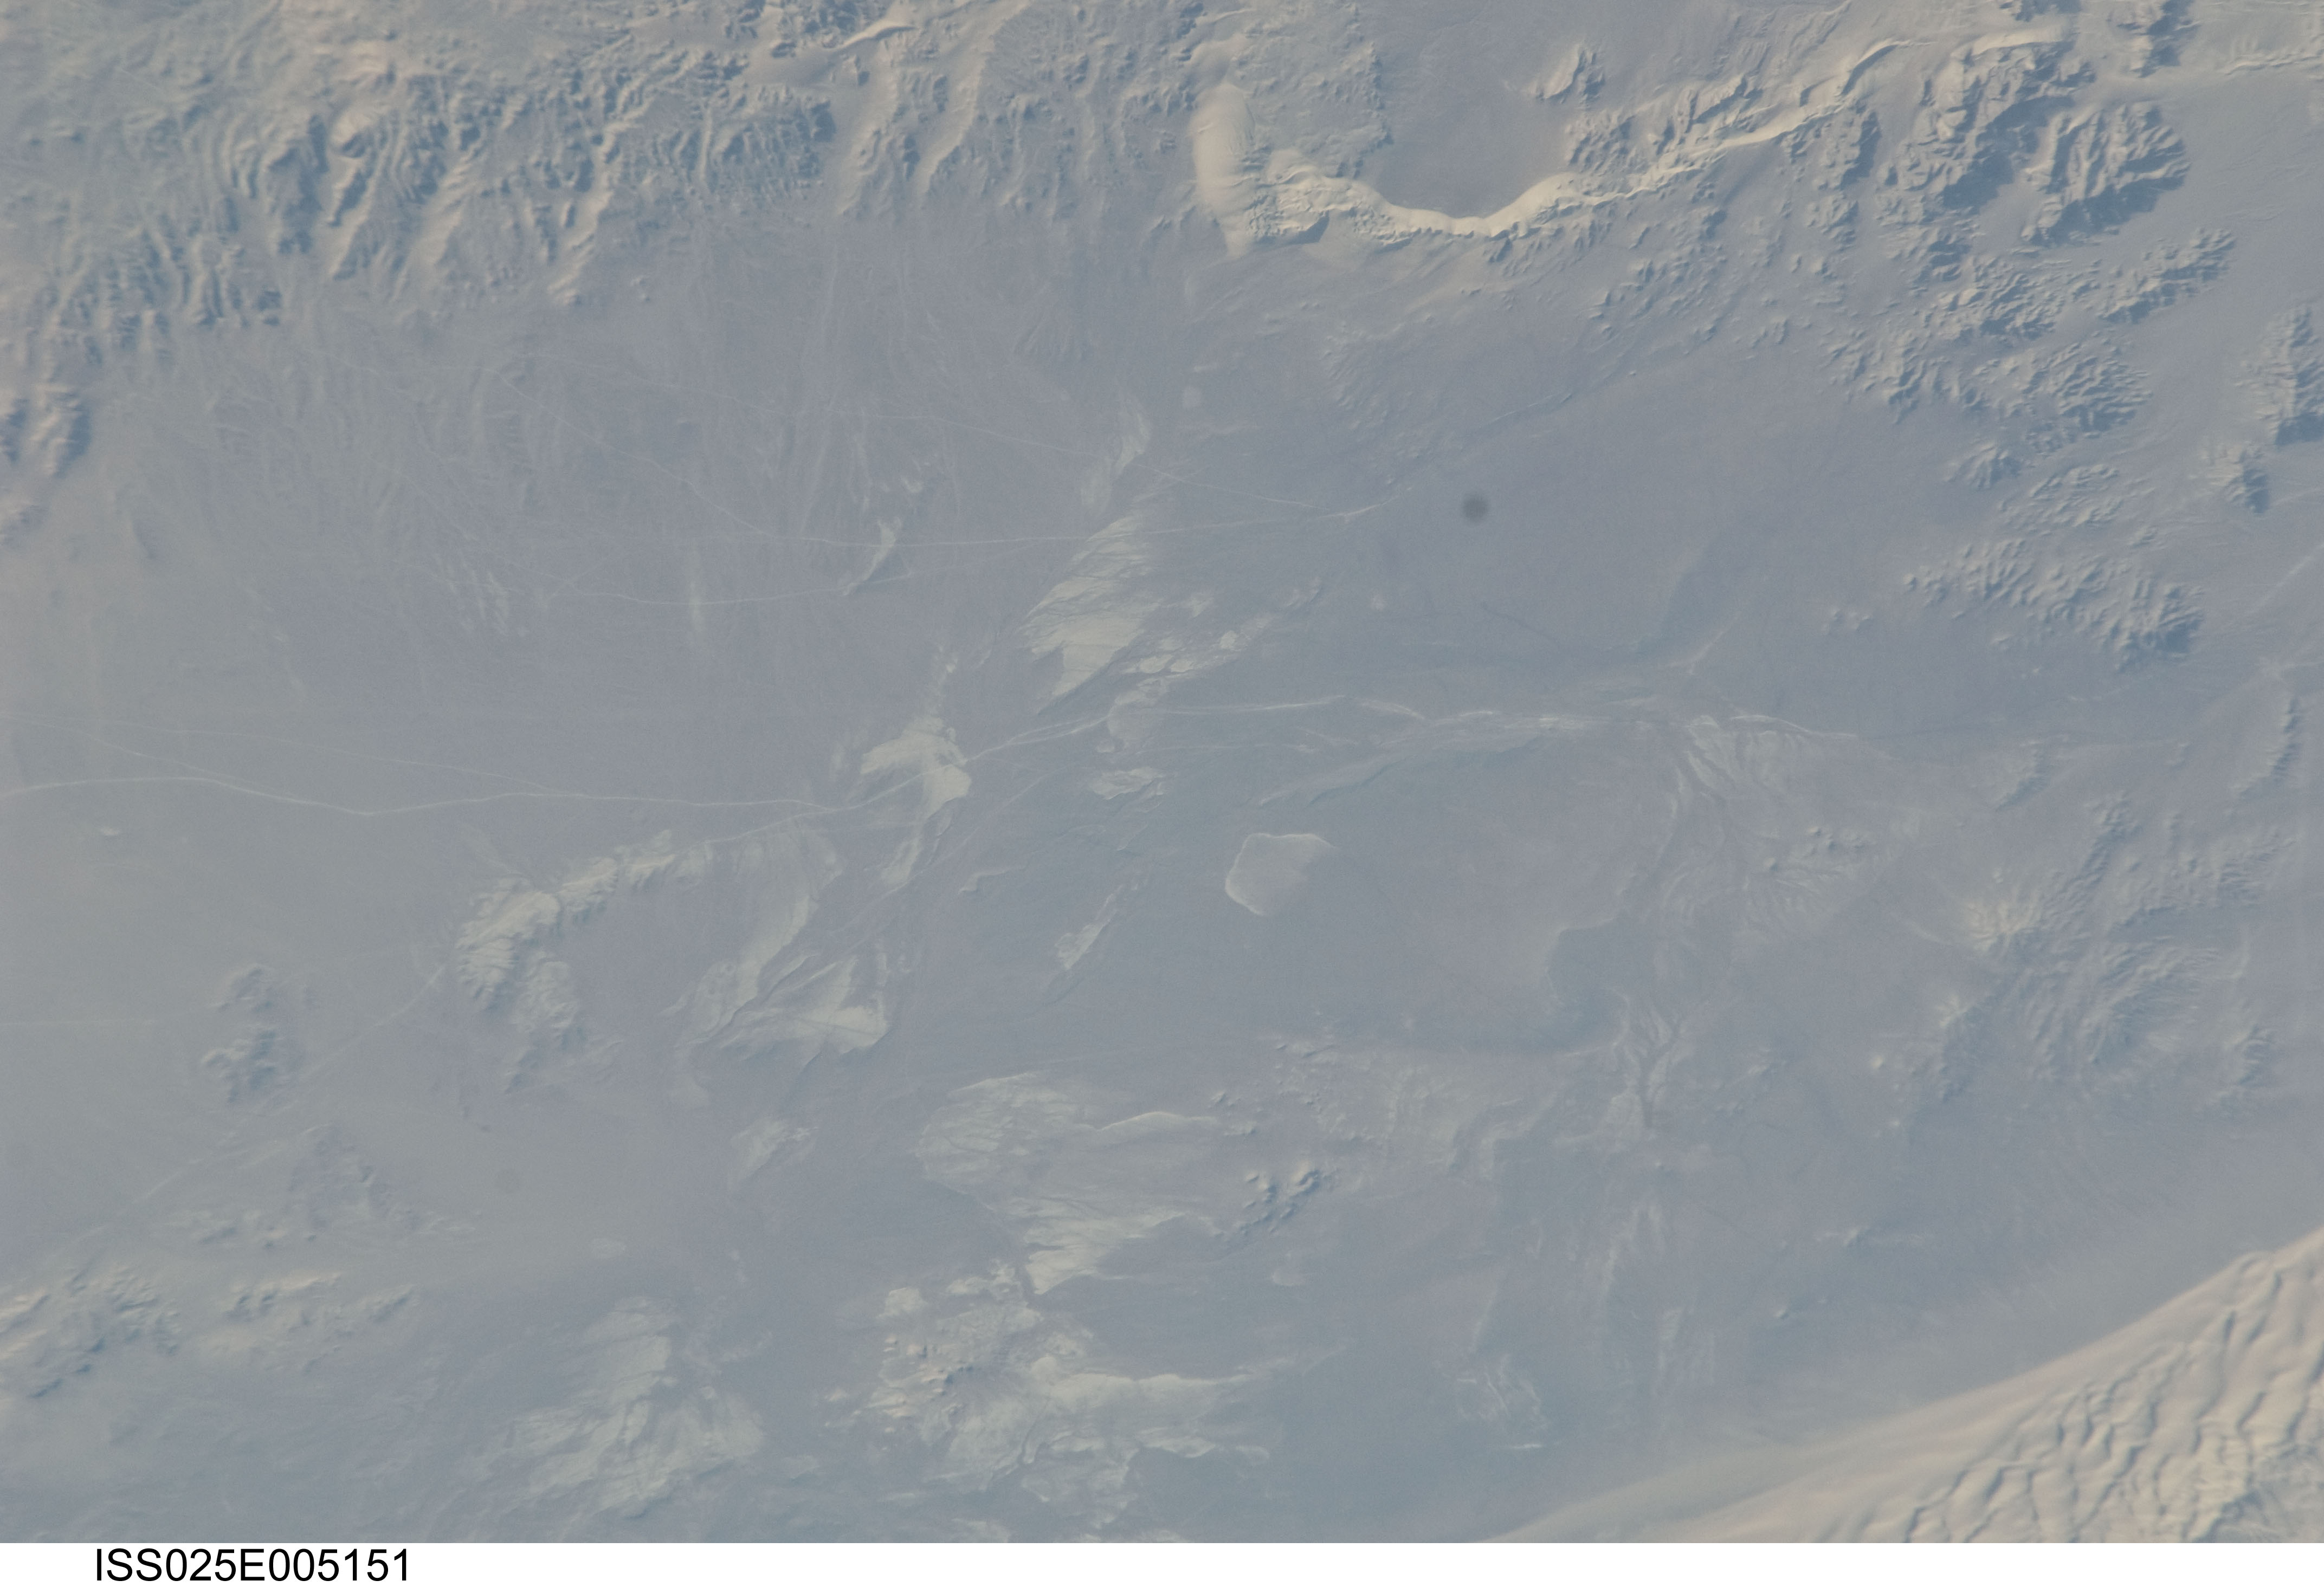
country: PERU
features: DESERT DRAINAGE, ROADS, DUNE FIELD SOUTHWEST OF ICA
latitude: -14.2
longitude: -75.9
